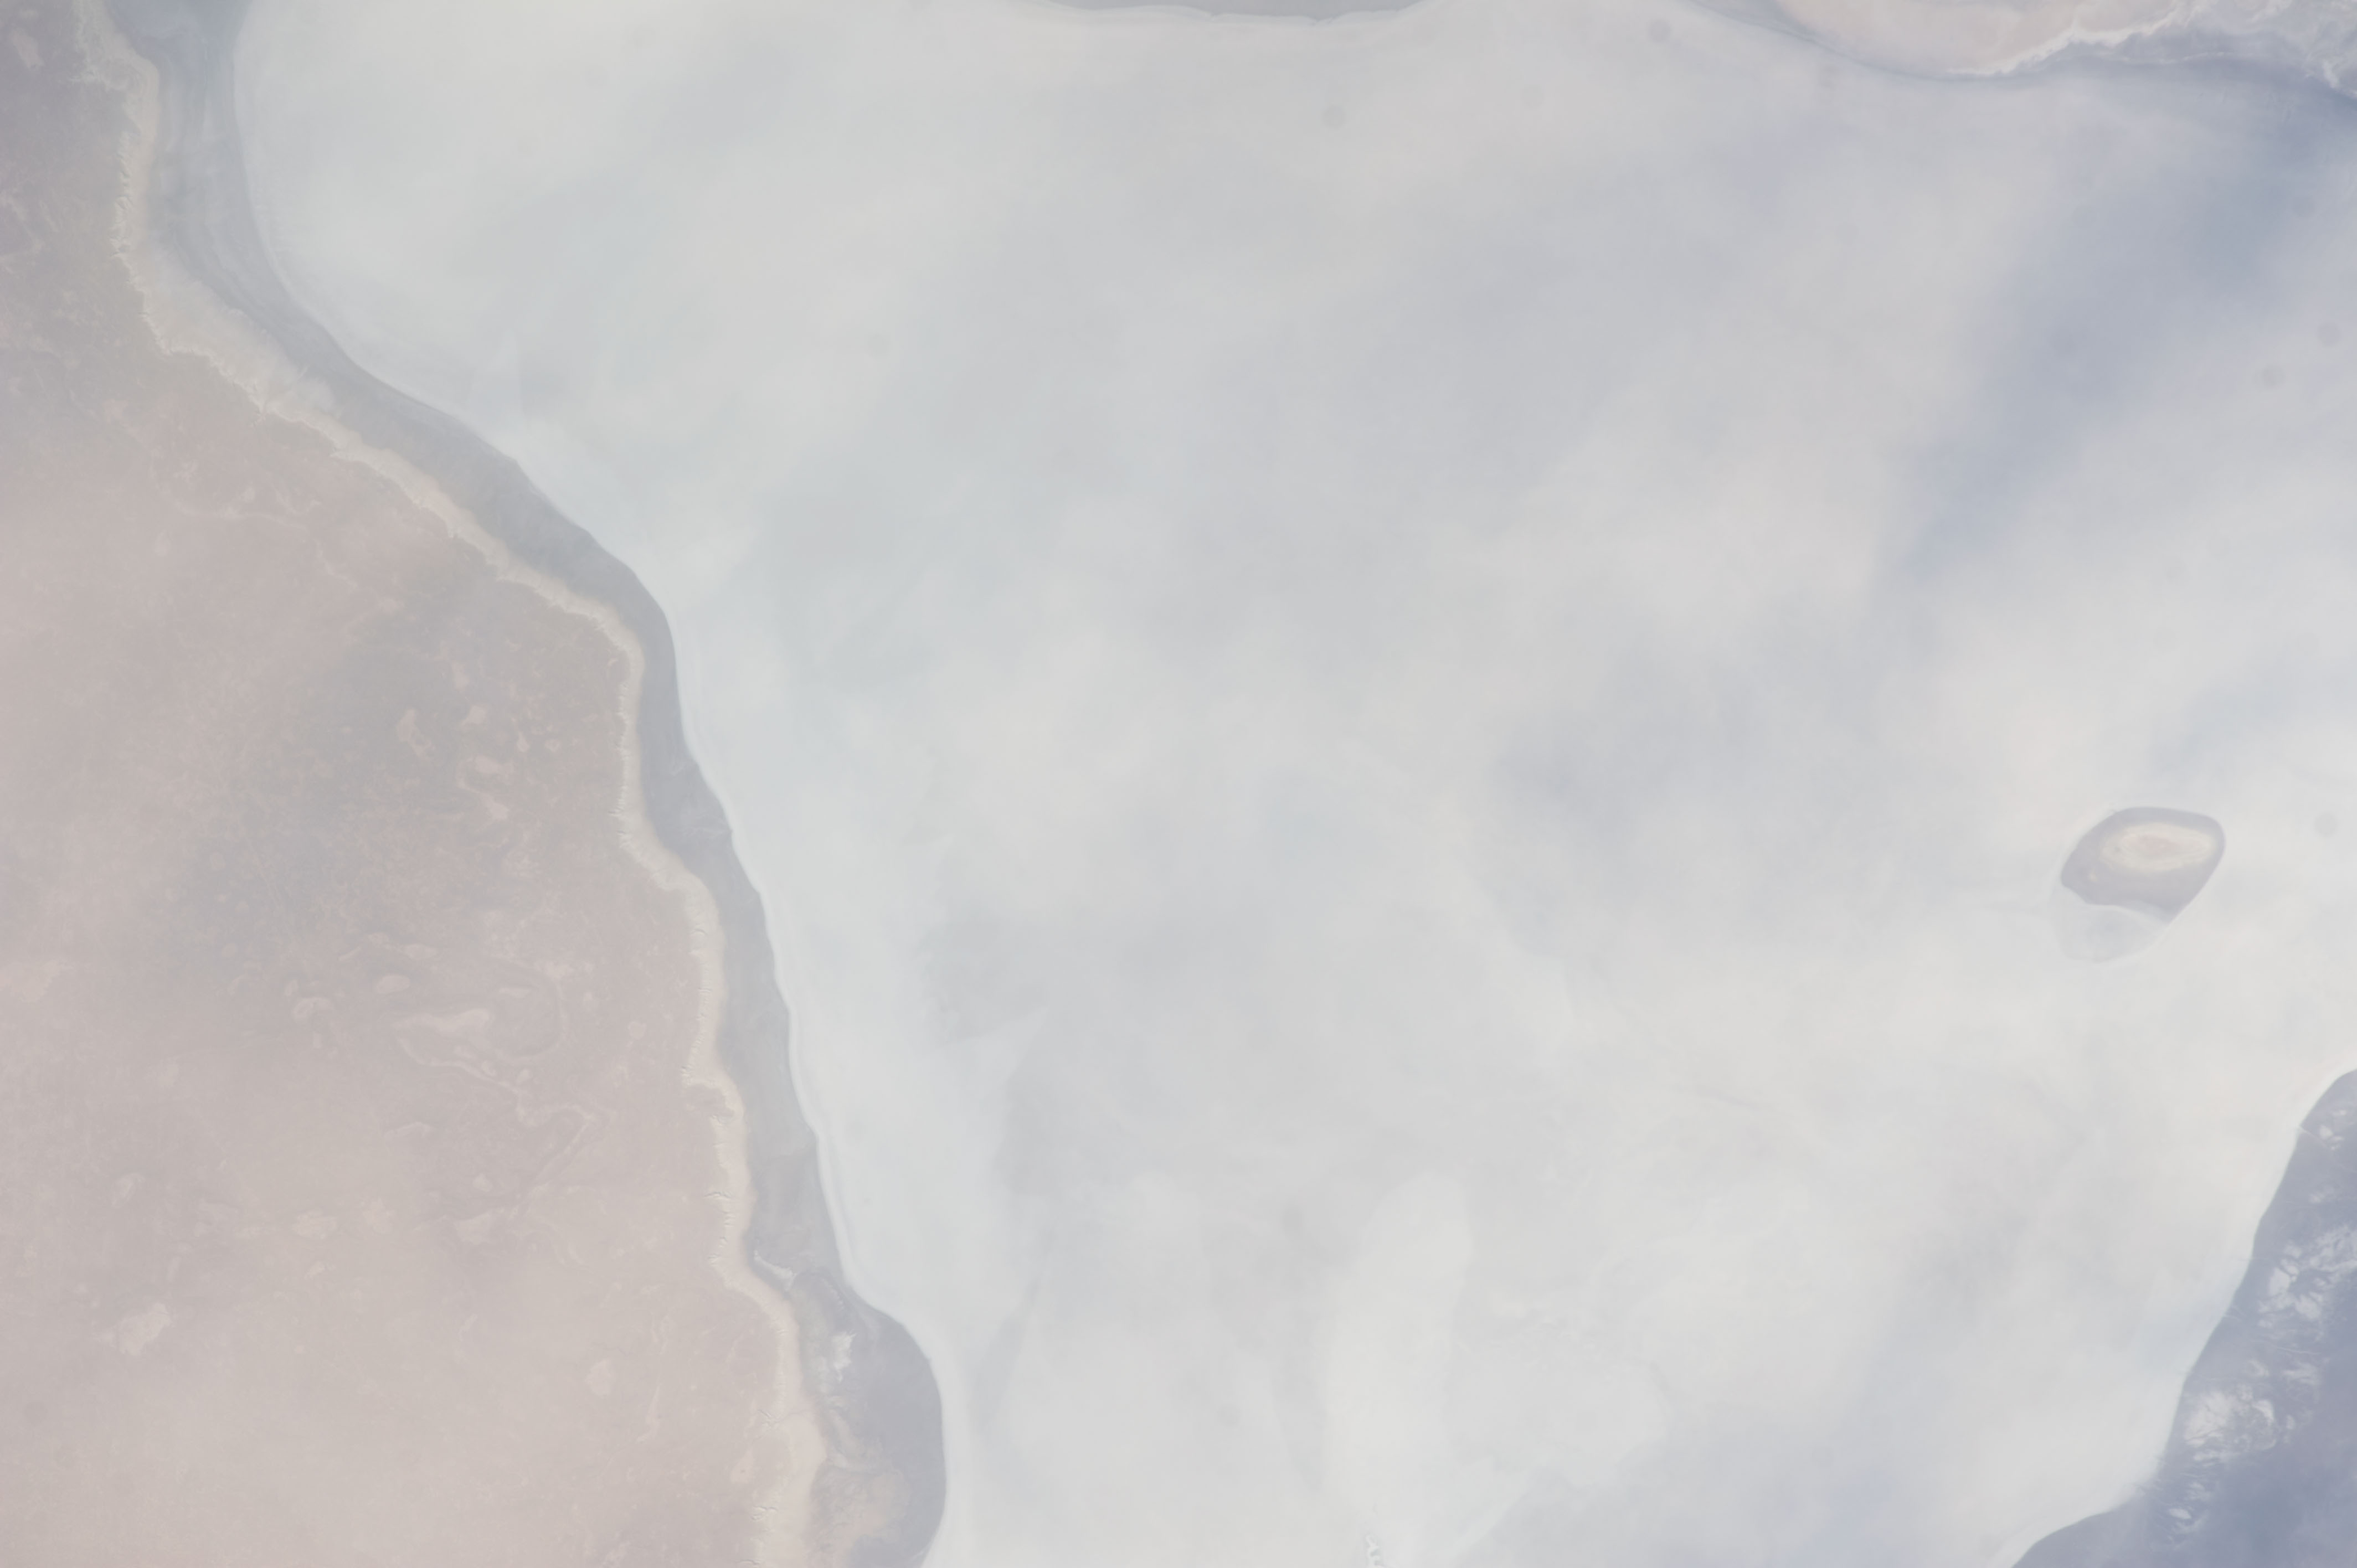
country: UZBEKISTAN
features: DESERT, SALT FIELD
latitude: 43.3
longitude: 57.9
